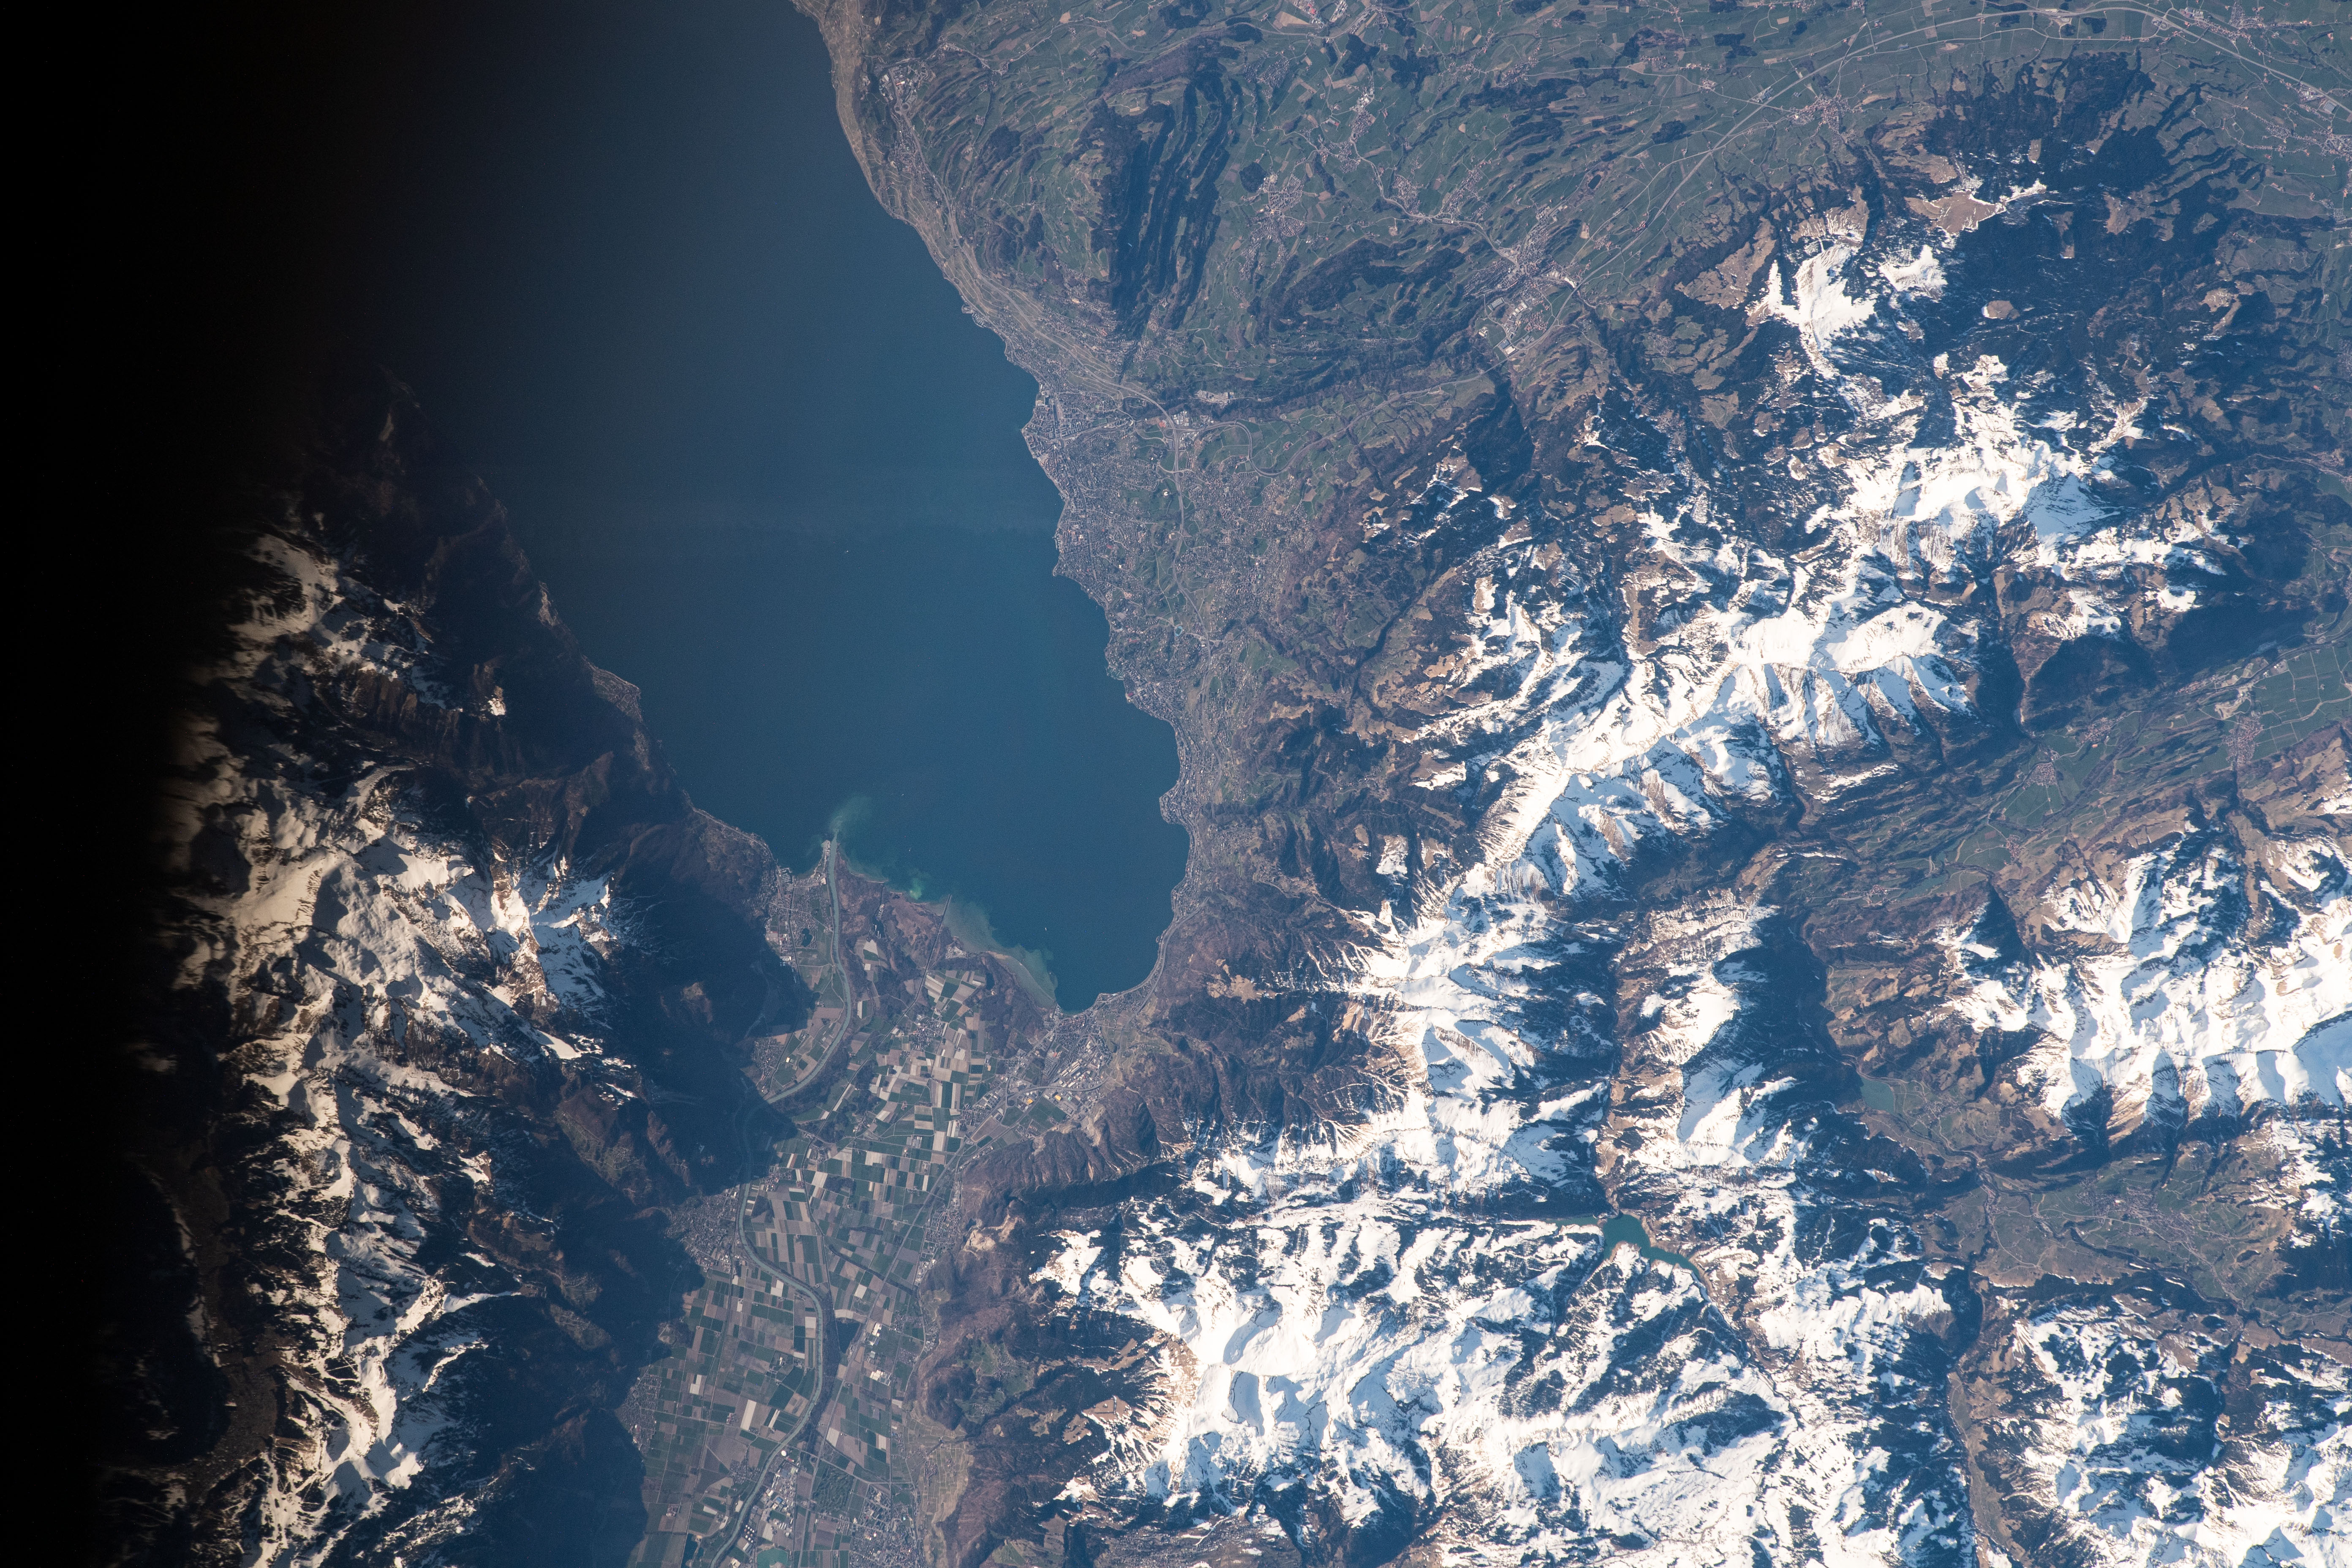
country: SWITZERLAND
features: DENT DE LYS PEAK, GUMMFLUH PEAK, TORU D'AI PEAK, LA PARA PEAK, LEMAN LAKE
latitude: 46.5
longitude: 7.0
